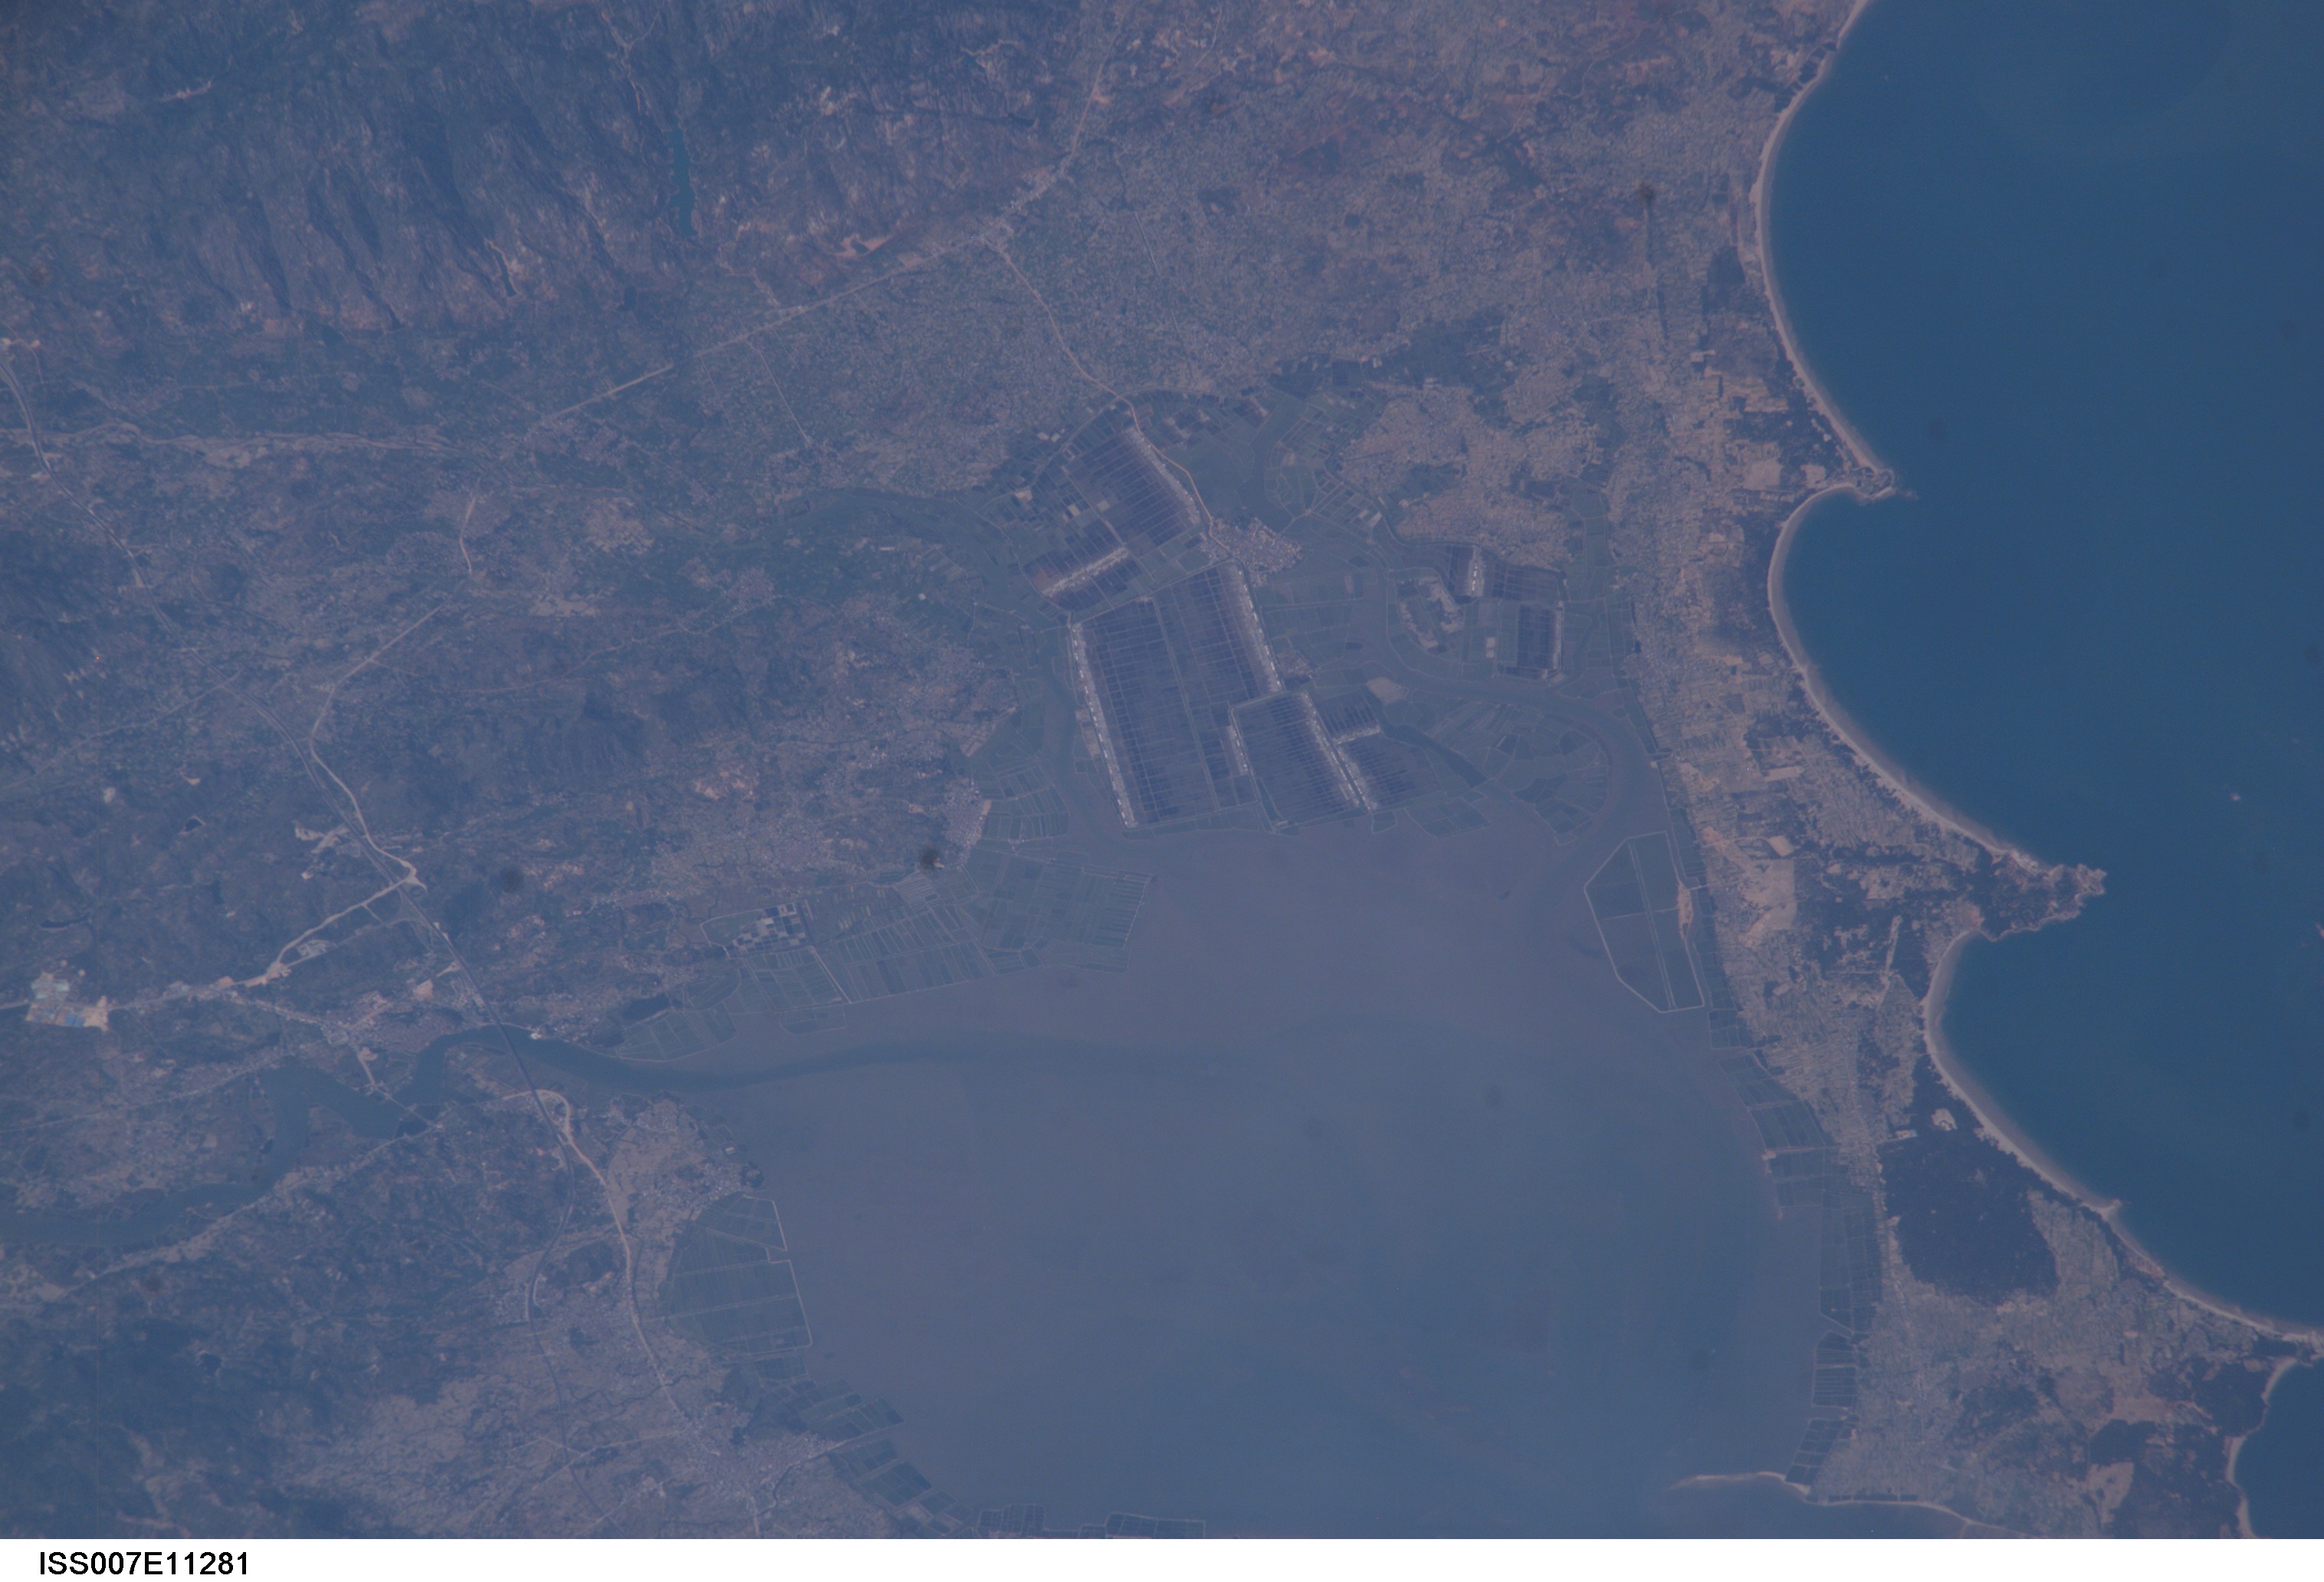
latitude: 24.0
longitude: 118.0
